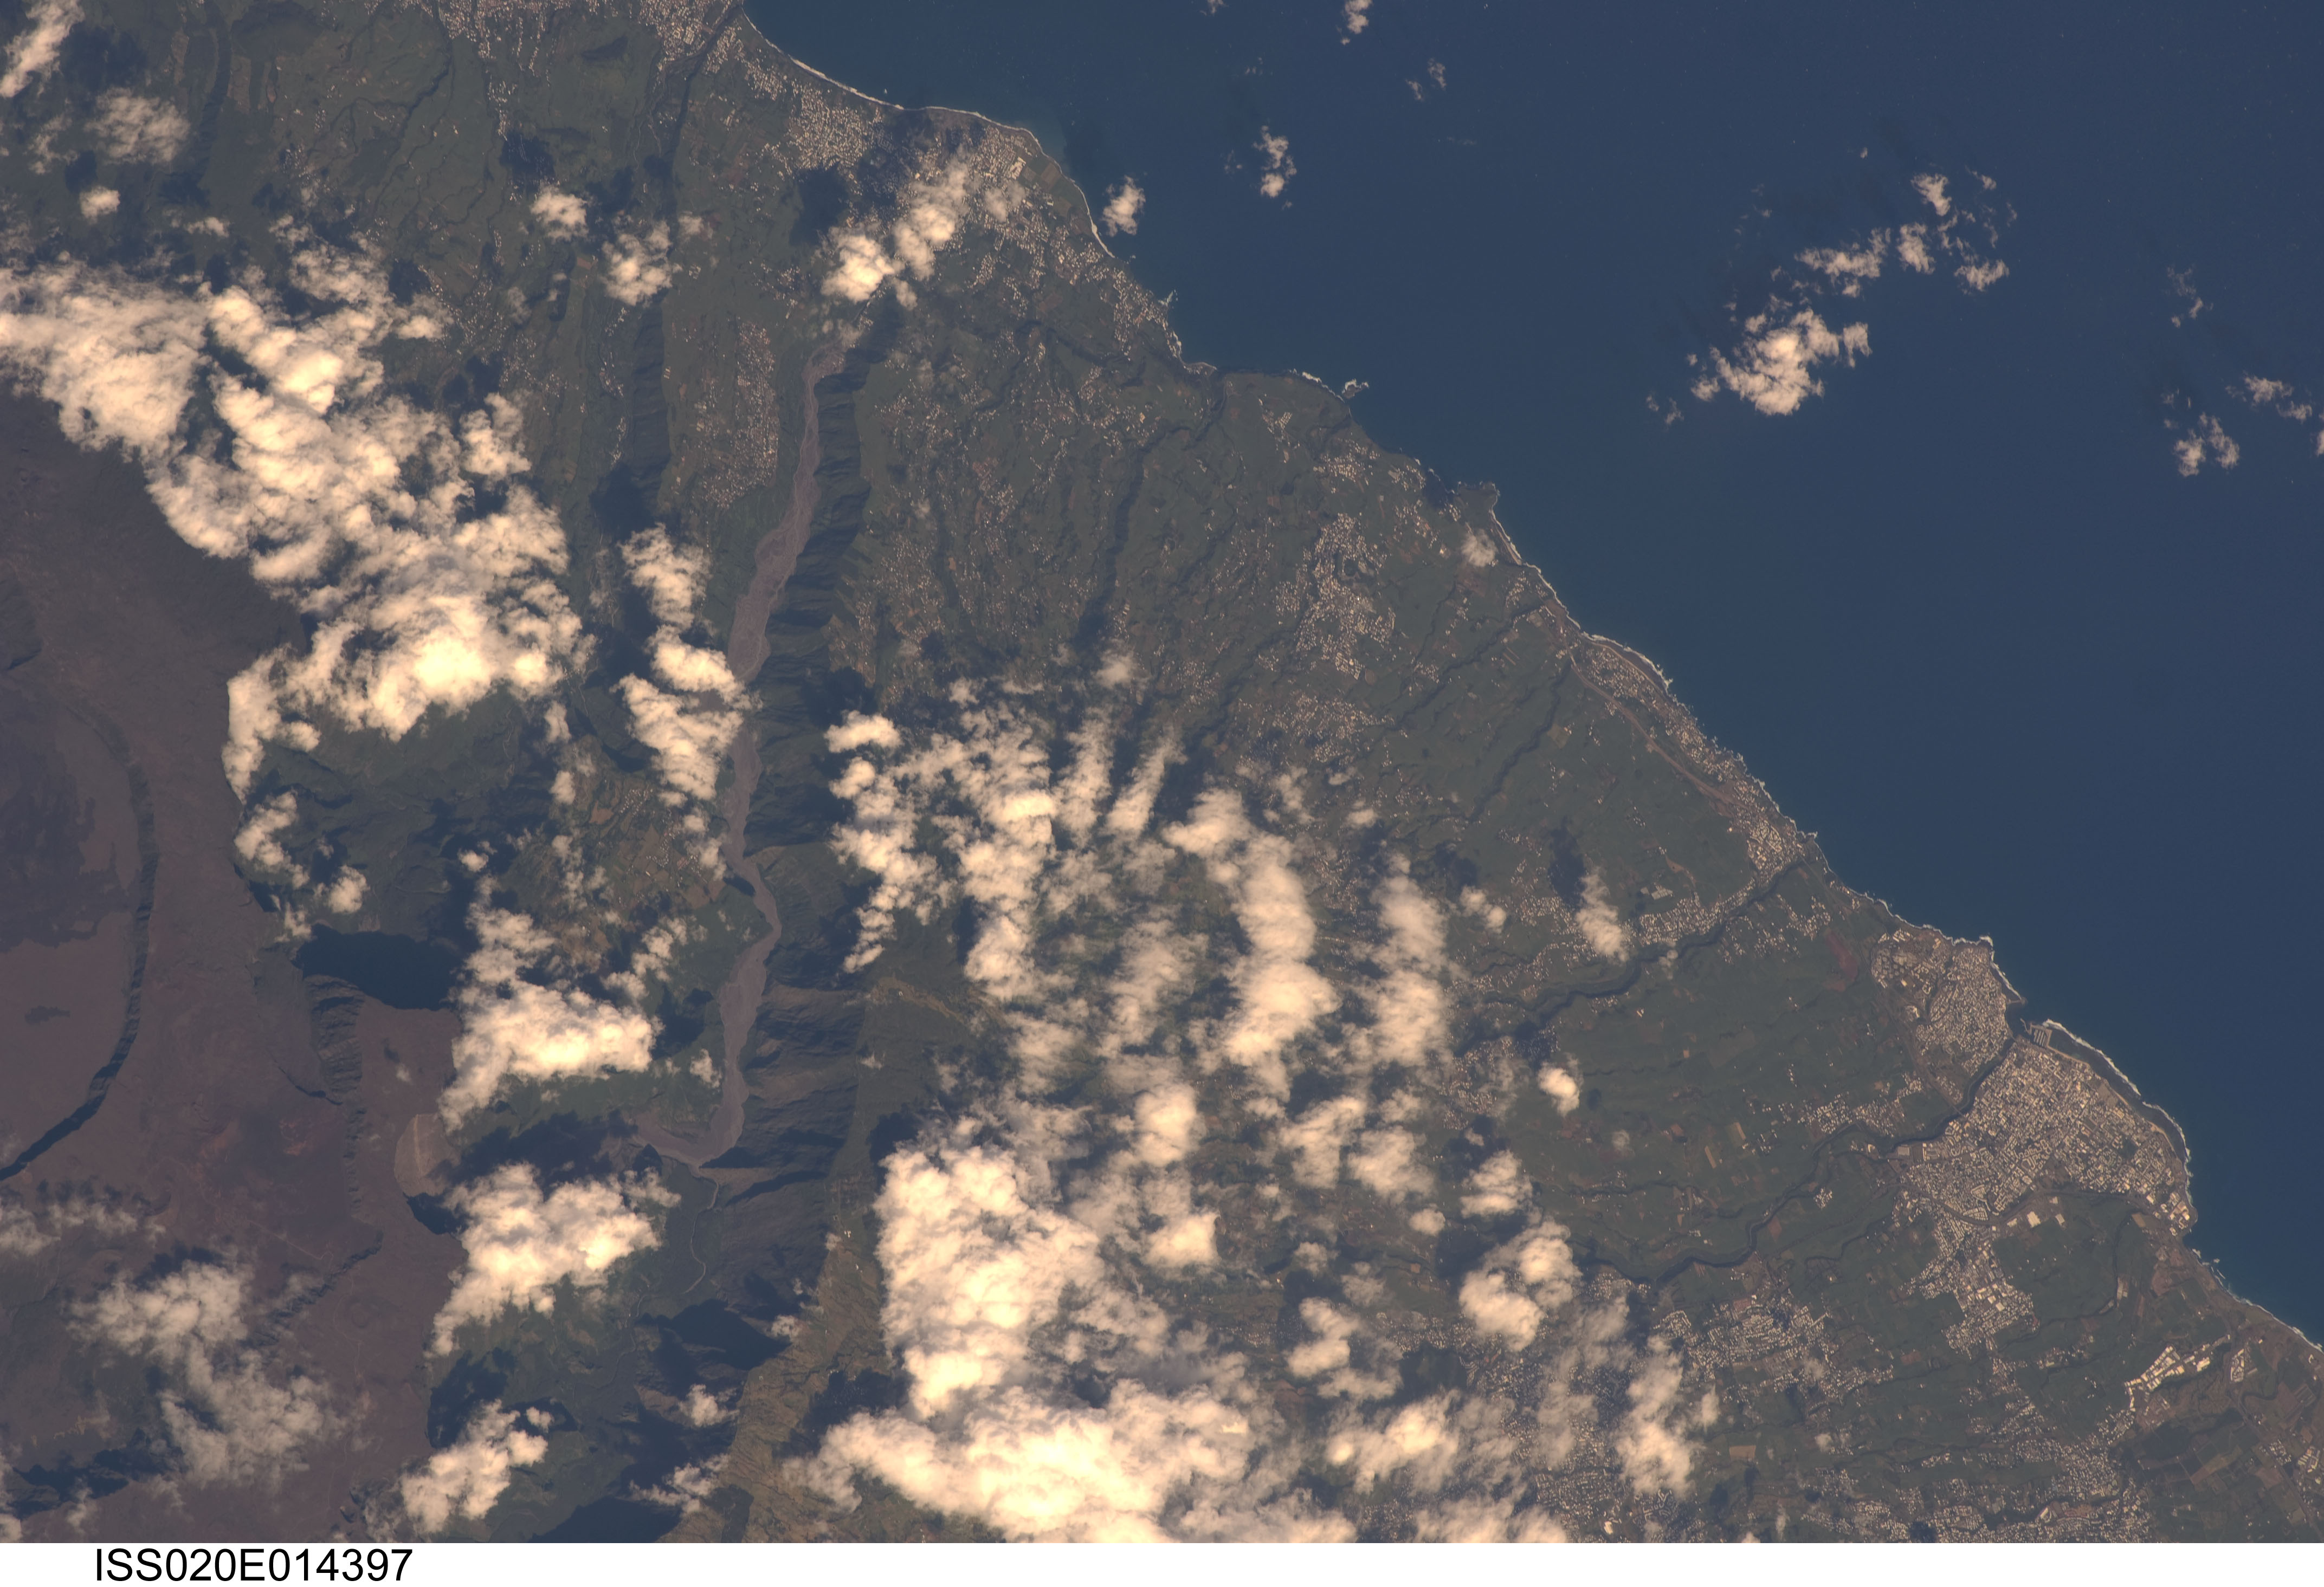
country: REUNION
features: S. COAST, SAINT-PIERRE, PITITE ILE, SAINT-JOSEPH, RAVINES
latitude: -21.3
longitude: 55.6
